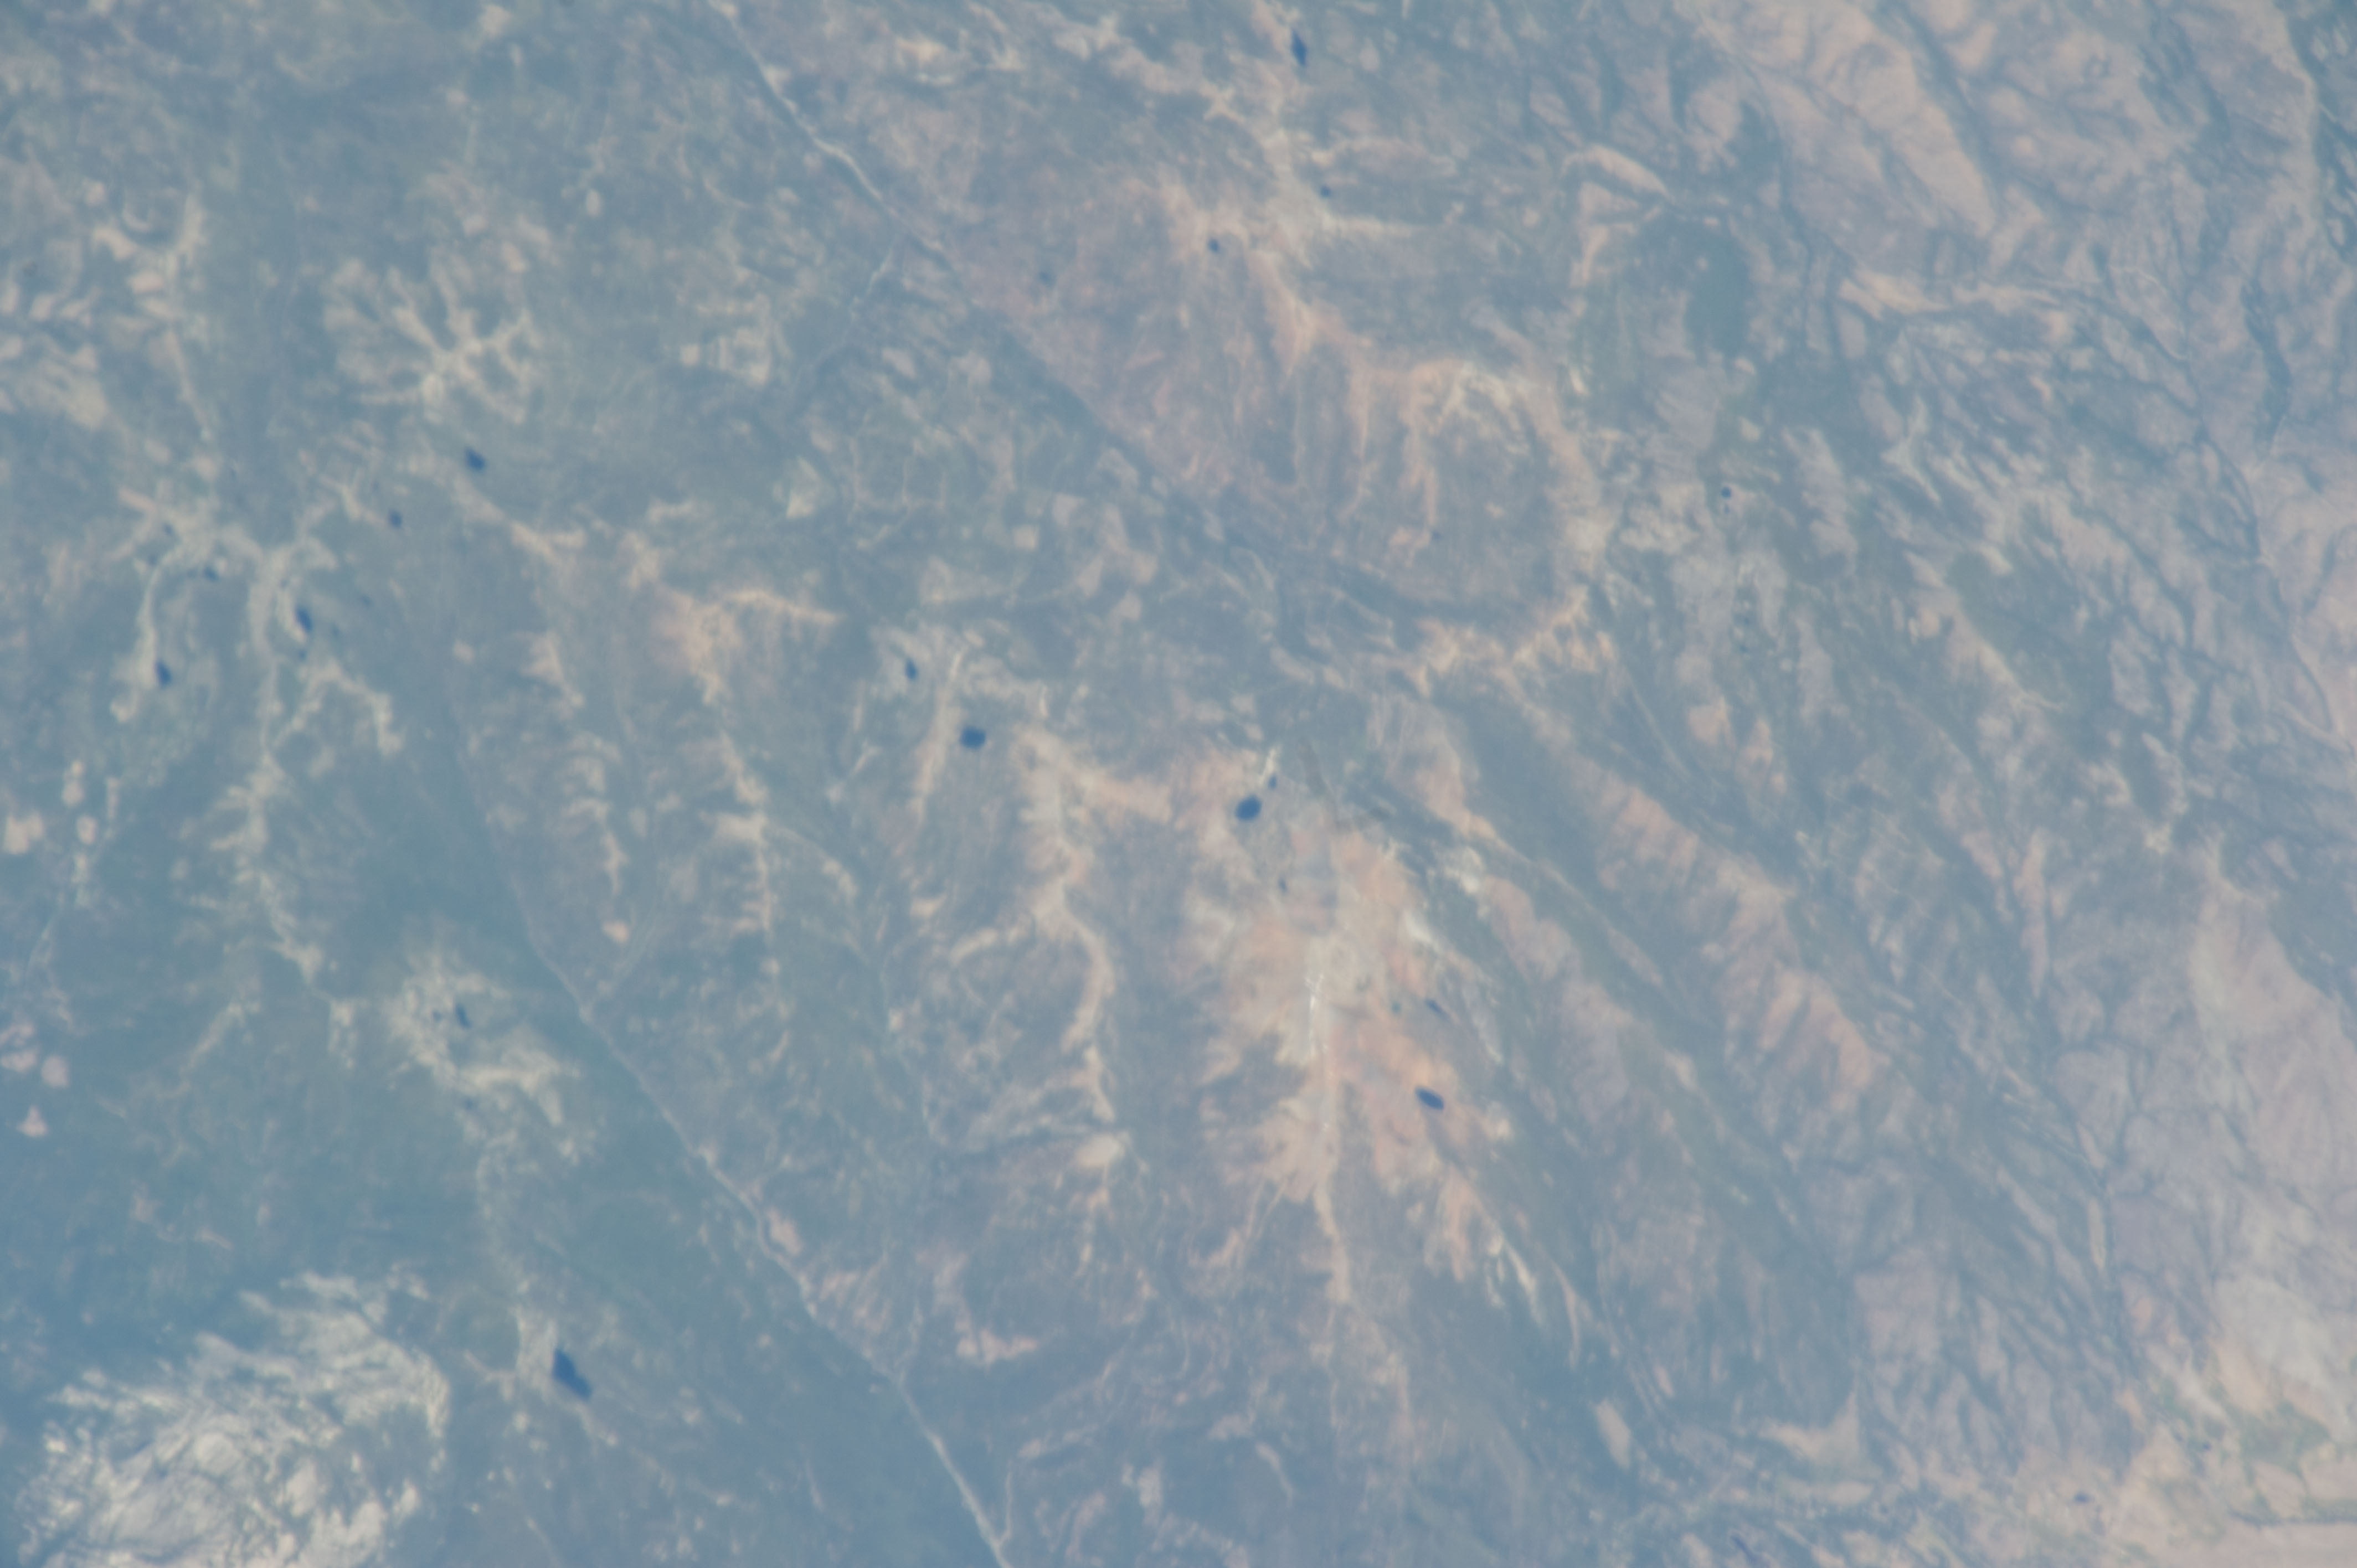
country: USA-CALIFORNIA
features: LAKES
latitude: 41.2
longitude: -123.0
